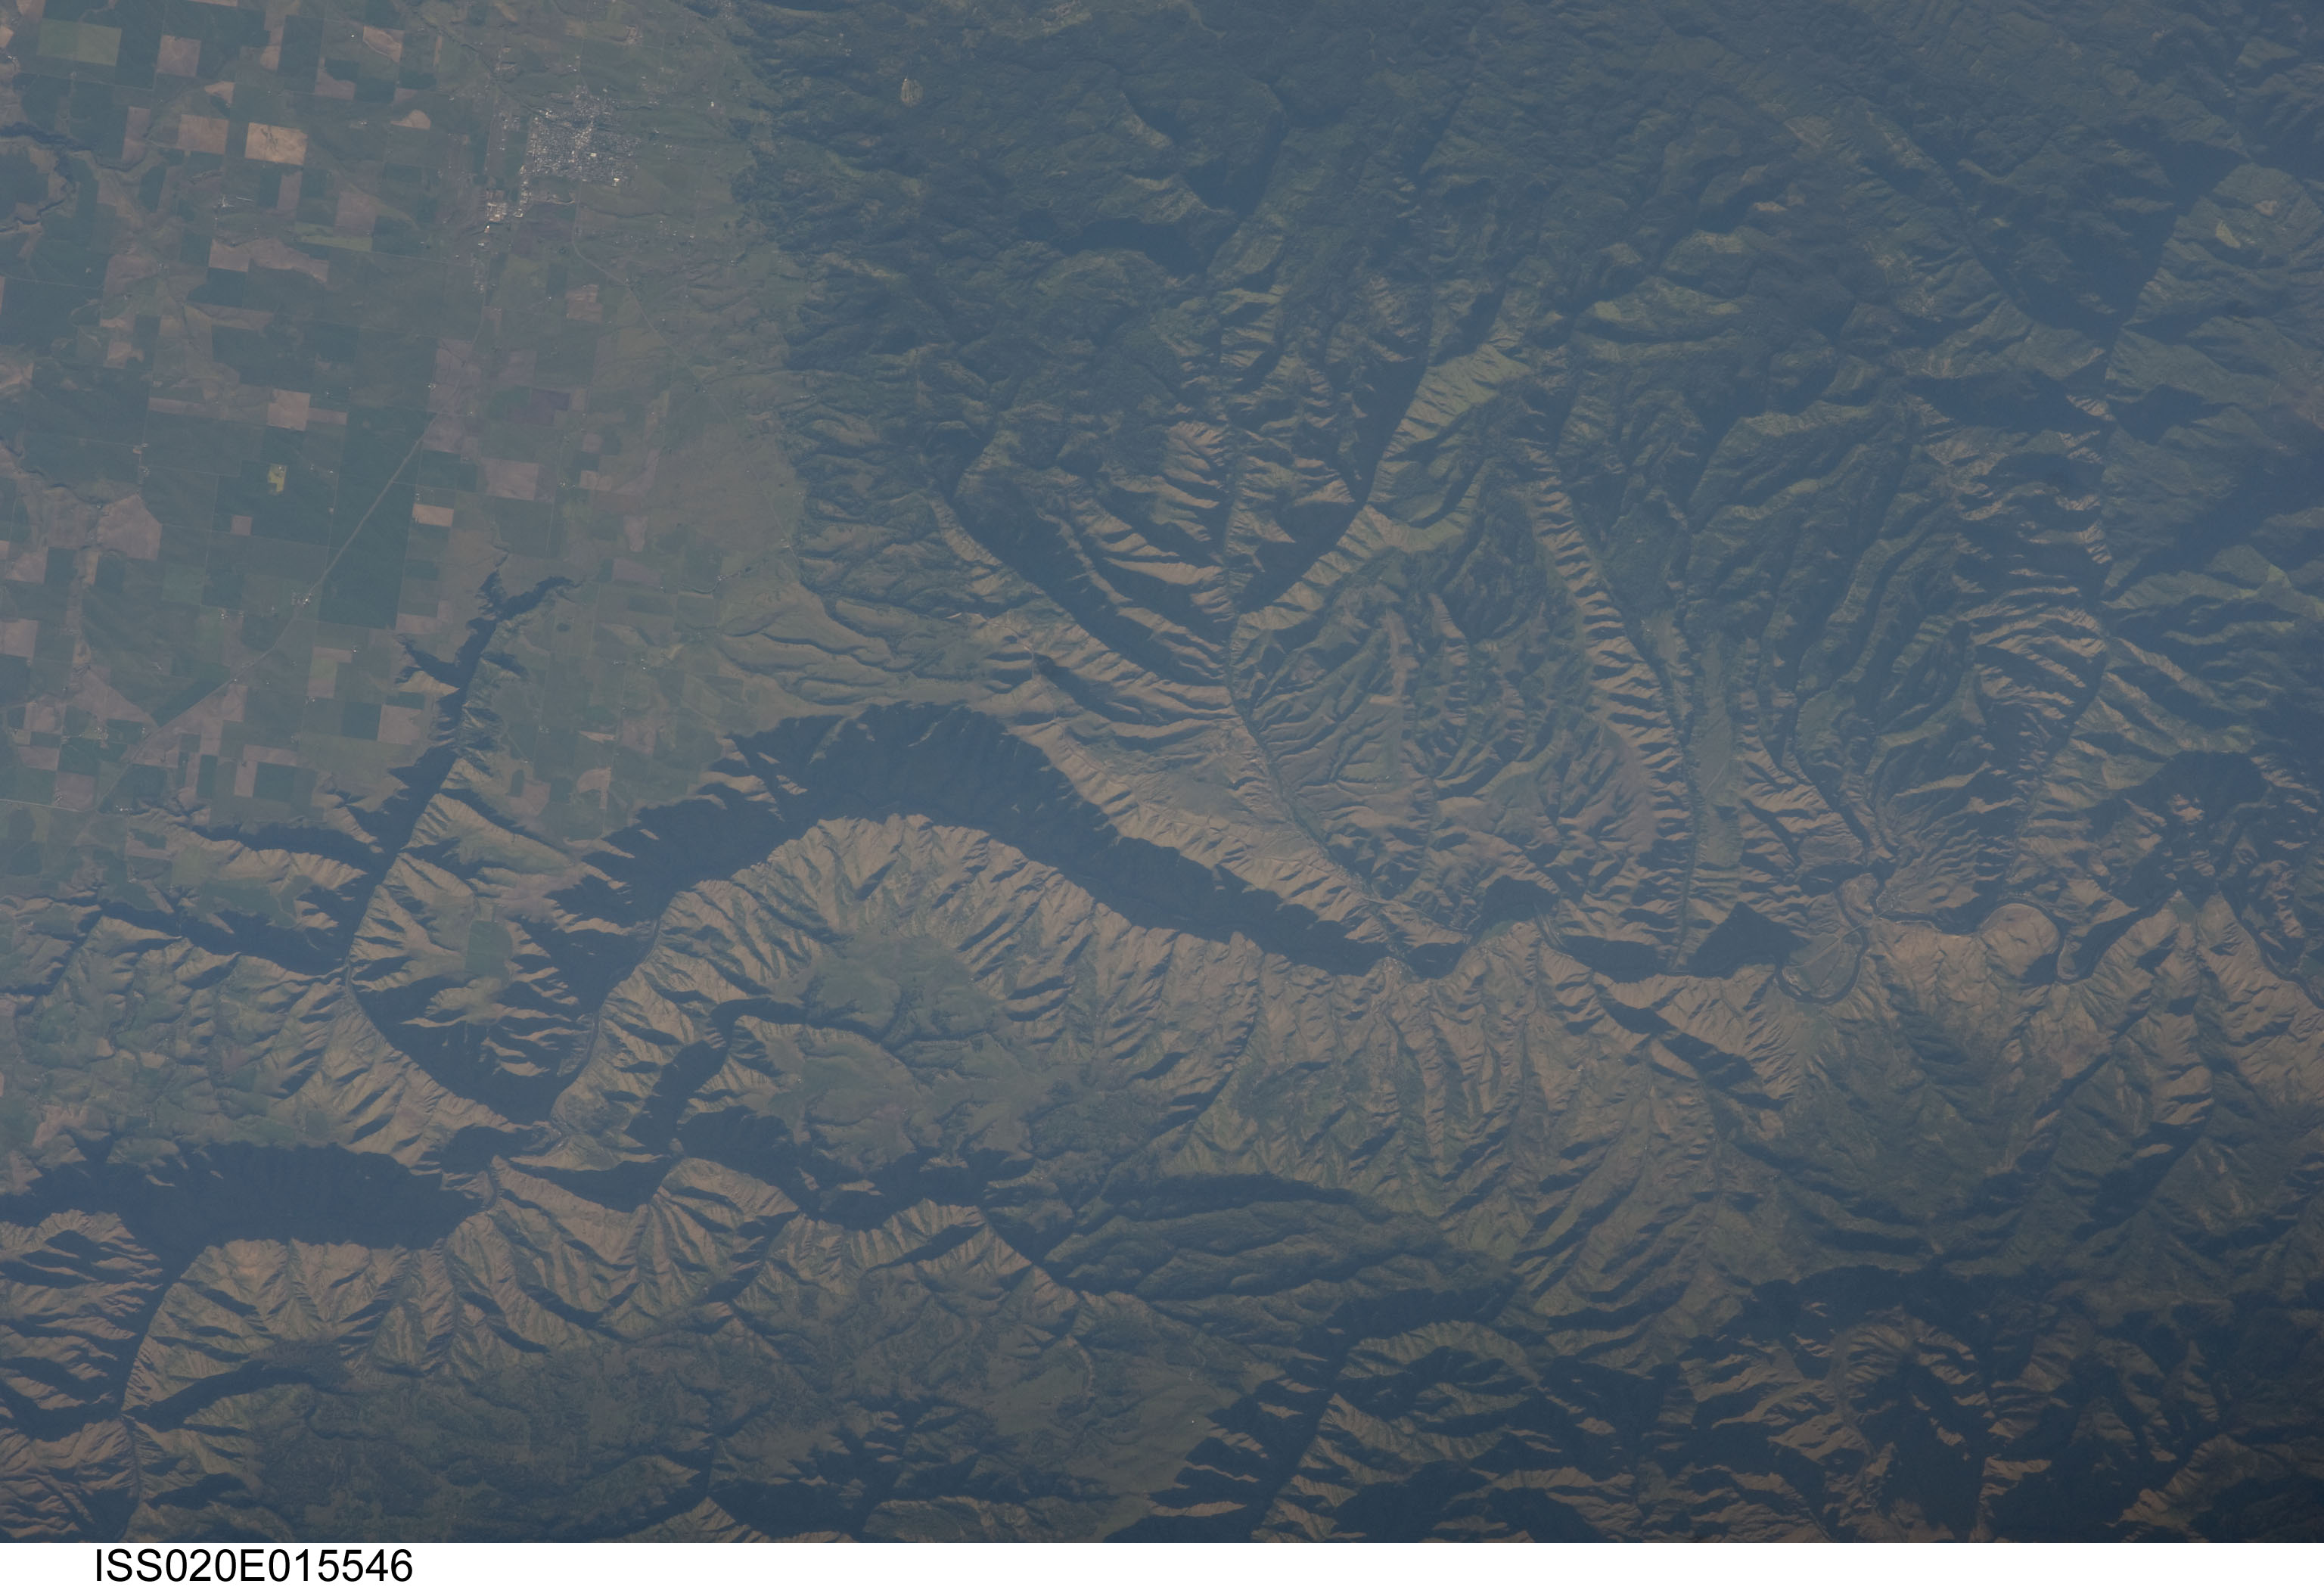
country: USA-IDAHO
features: GRANGEVILLE CITY
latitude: 45.8
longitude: -116.3
